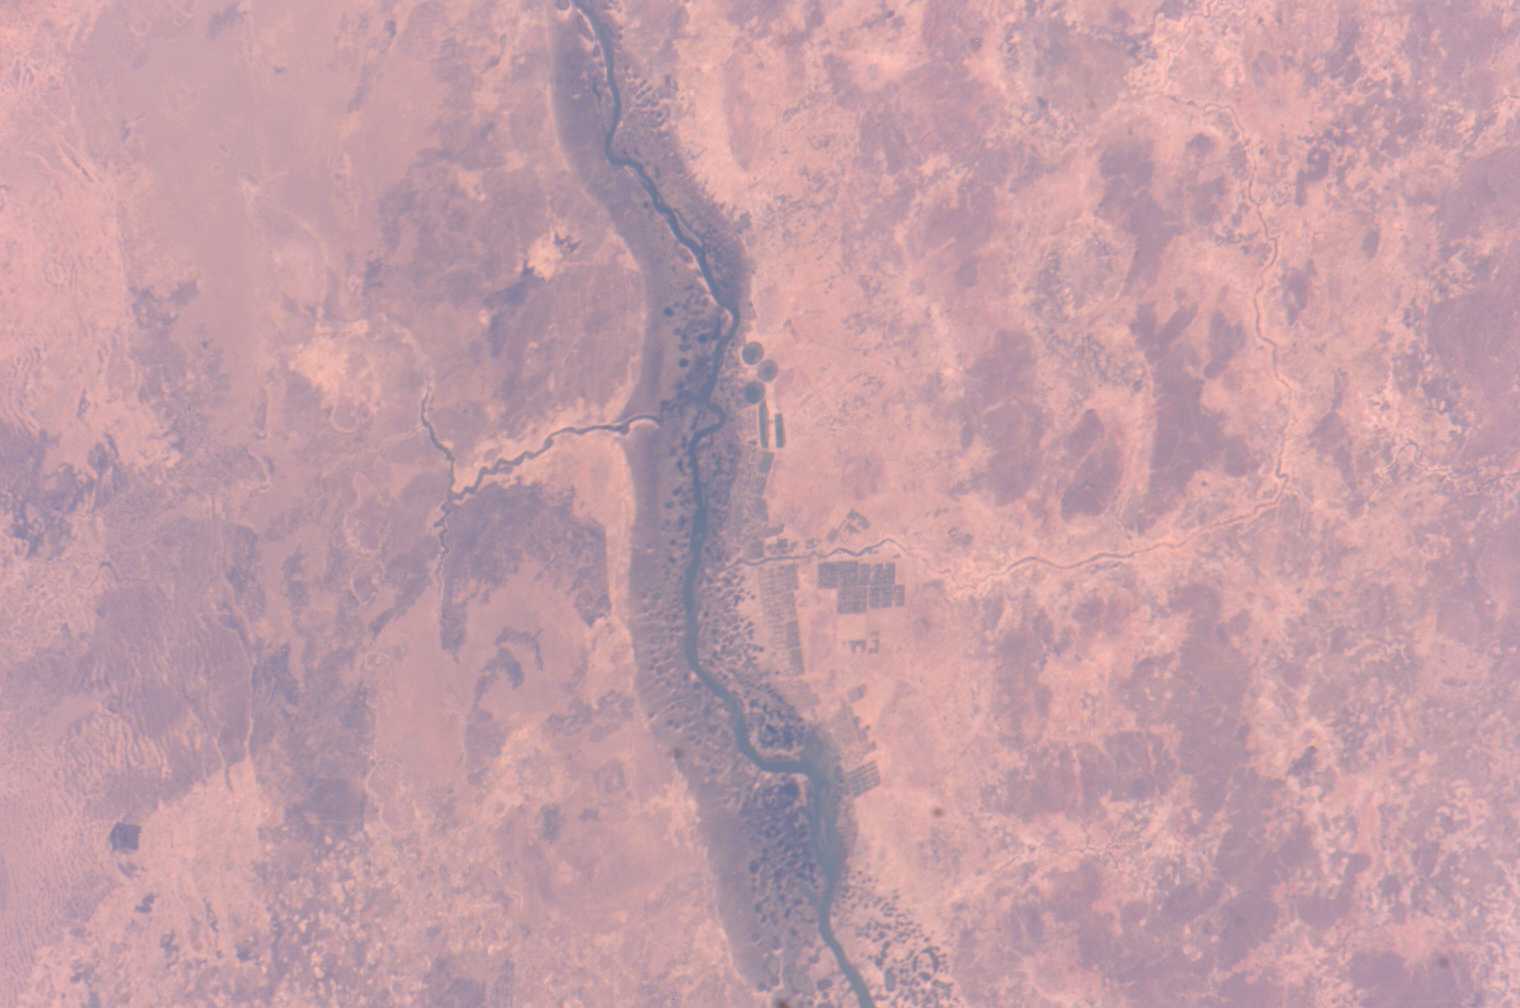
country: BURKINA FASO
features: VOLTA NOIRE, VEGETATION, CROPS
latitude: 13.0
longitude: -3.5
